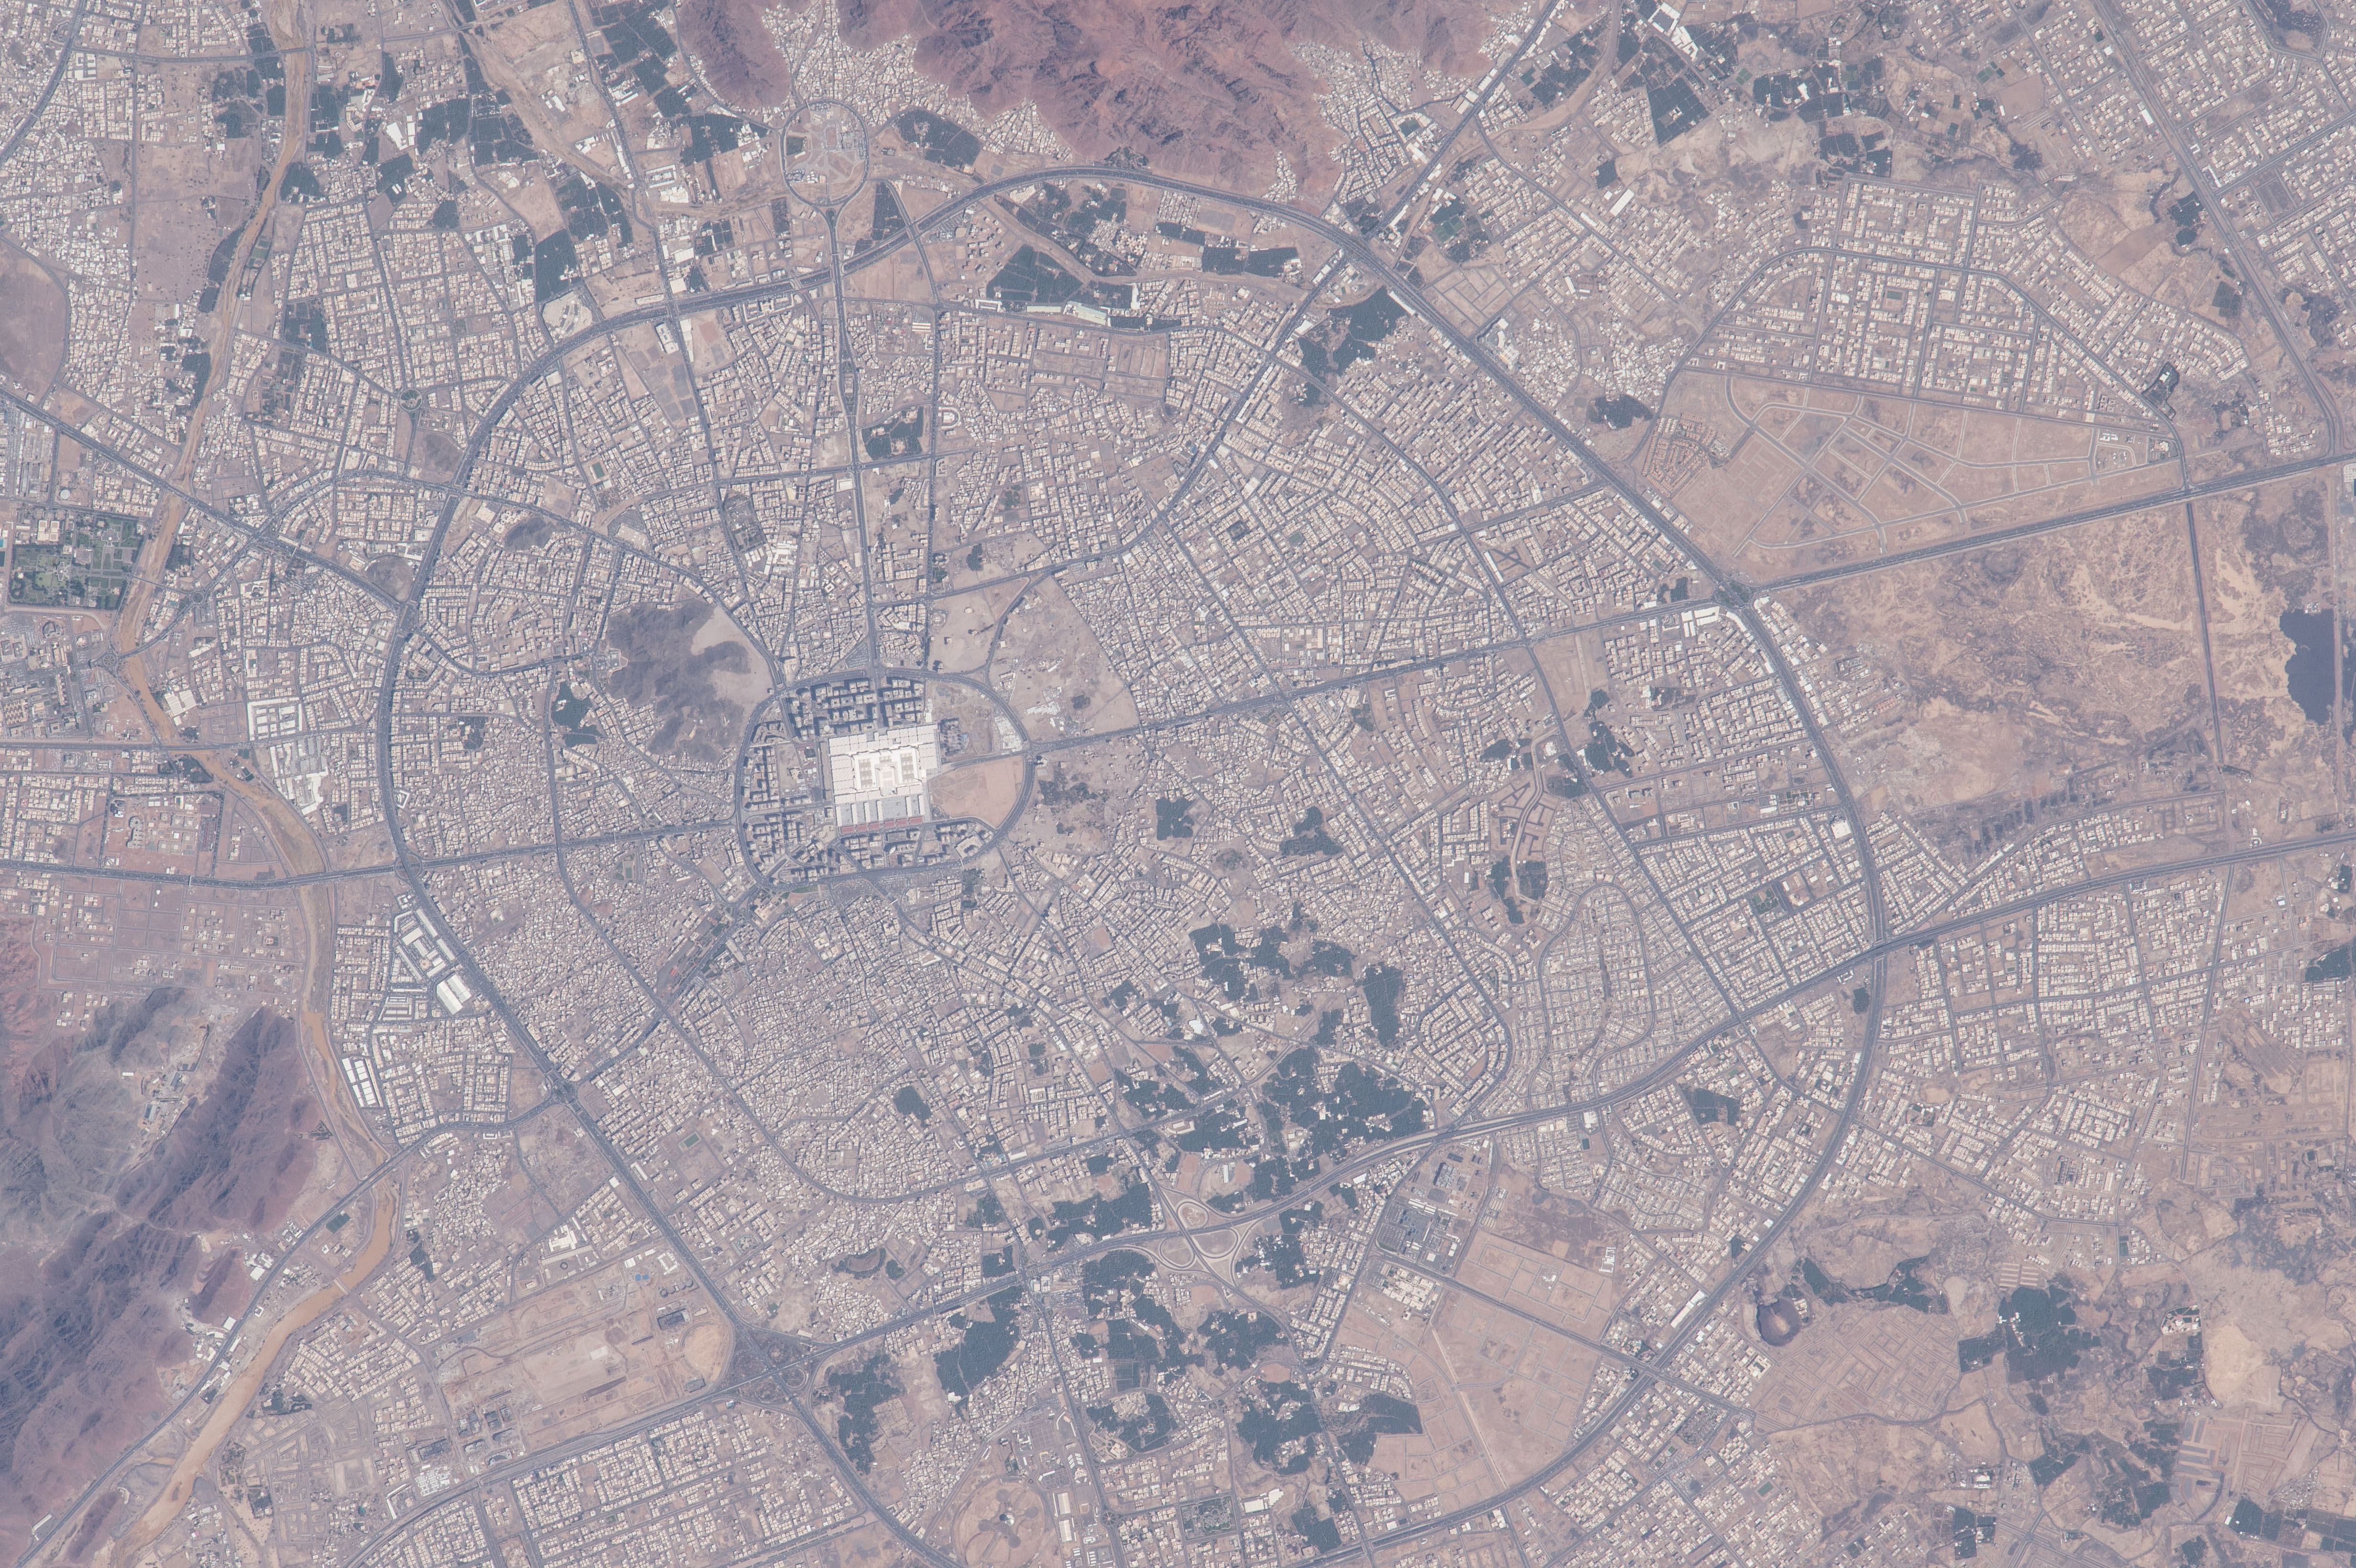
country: SAUDI ARABIA
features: MEDINA, PROPHET'S MOSQUE, ROADS
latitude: 24.4
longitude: 39.6
